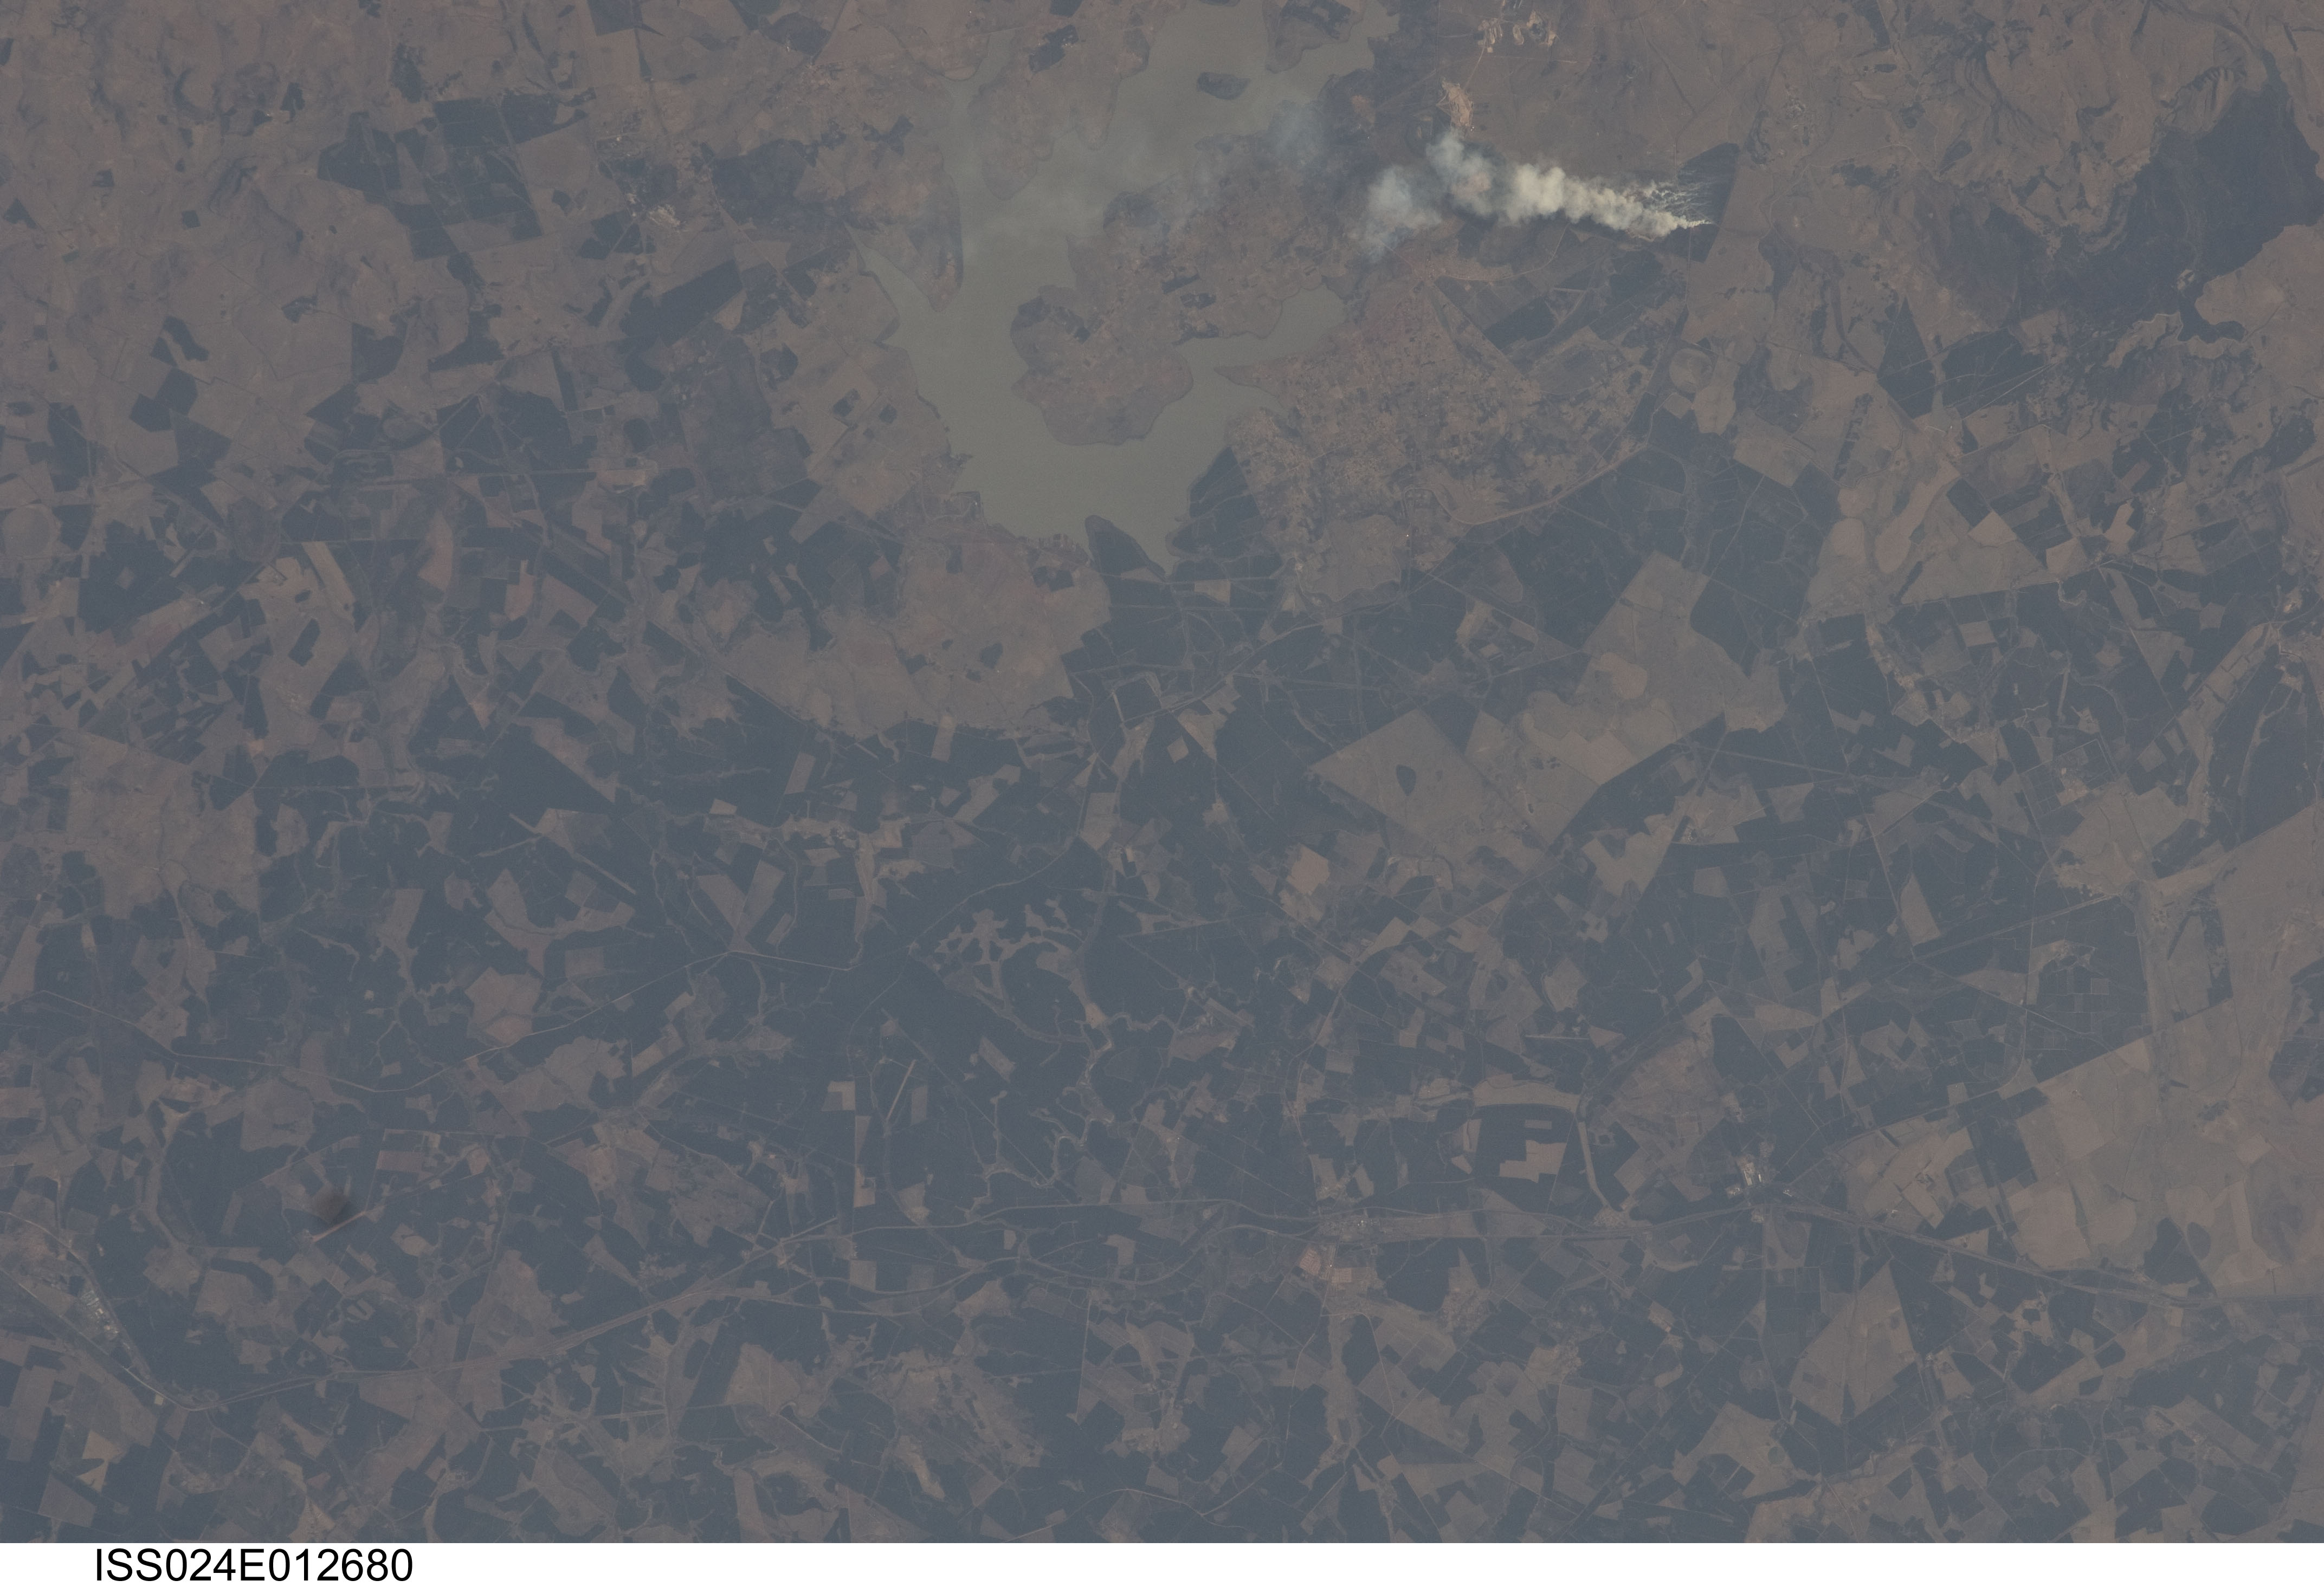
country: REPUBLIC SOUTH AFRICA
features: HEYSHOPE DAM, RESERVOIR, FIRE SMOKE PLUMES, AGR. AREA WEST OF PIET RETIEF
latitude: -26.9
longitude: 30.6
